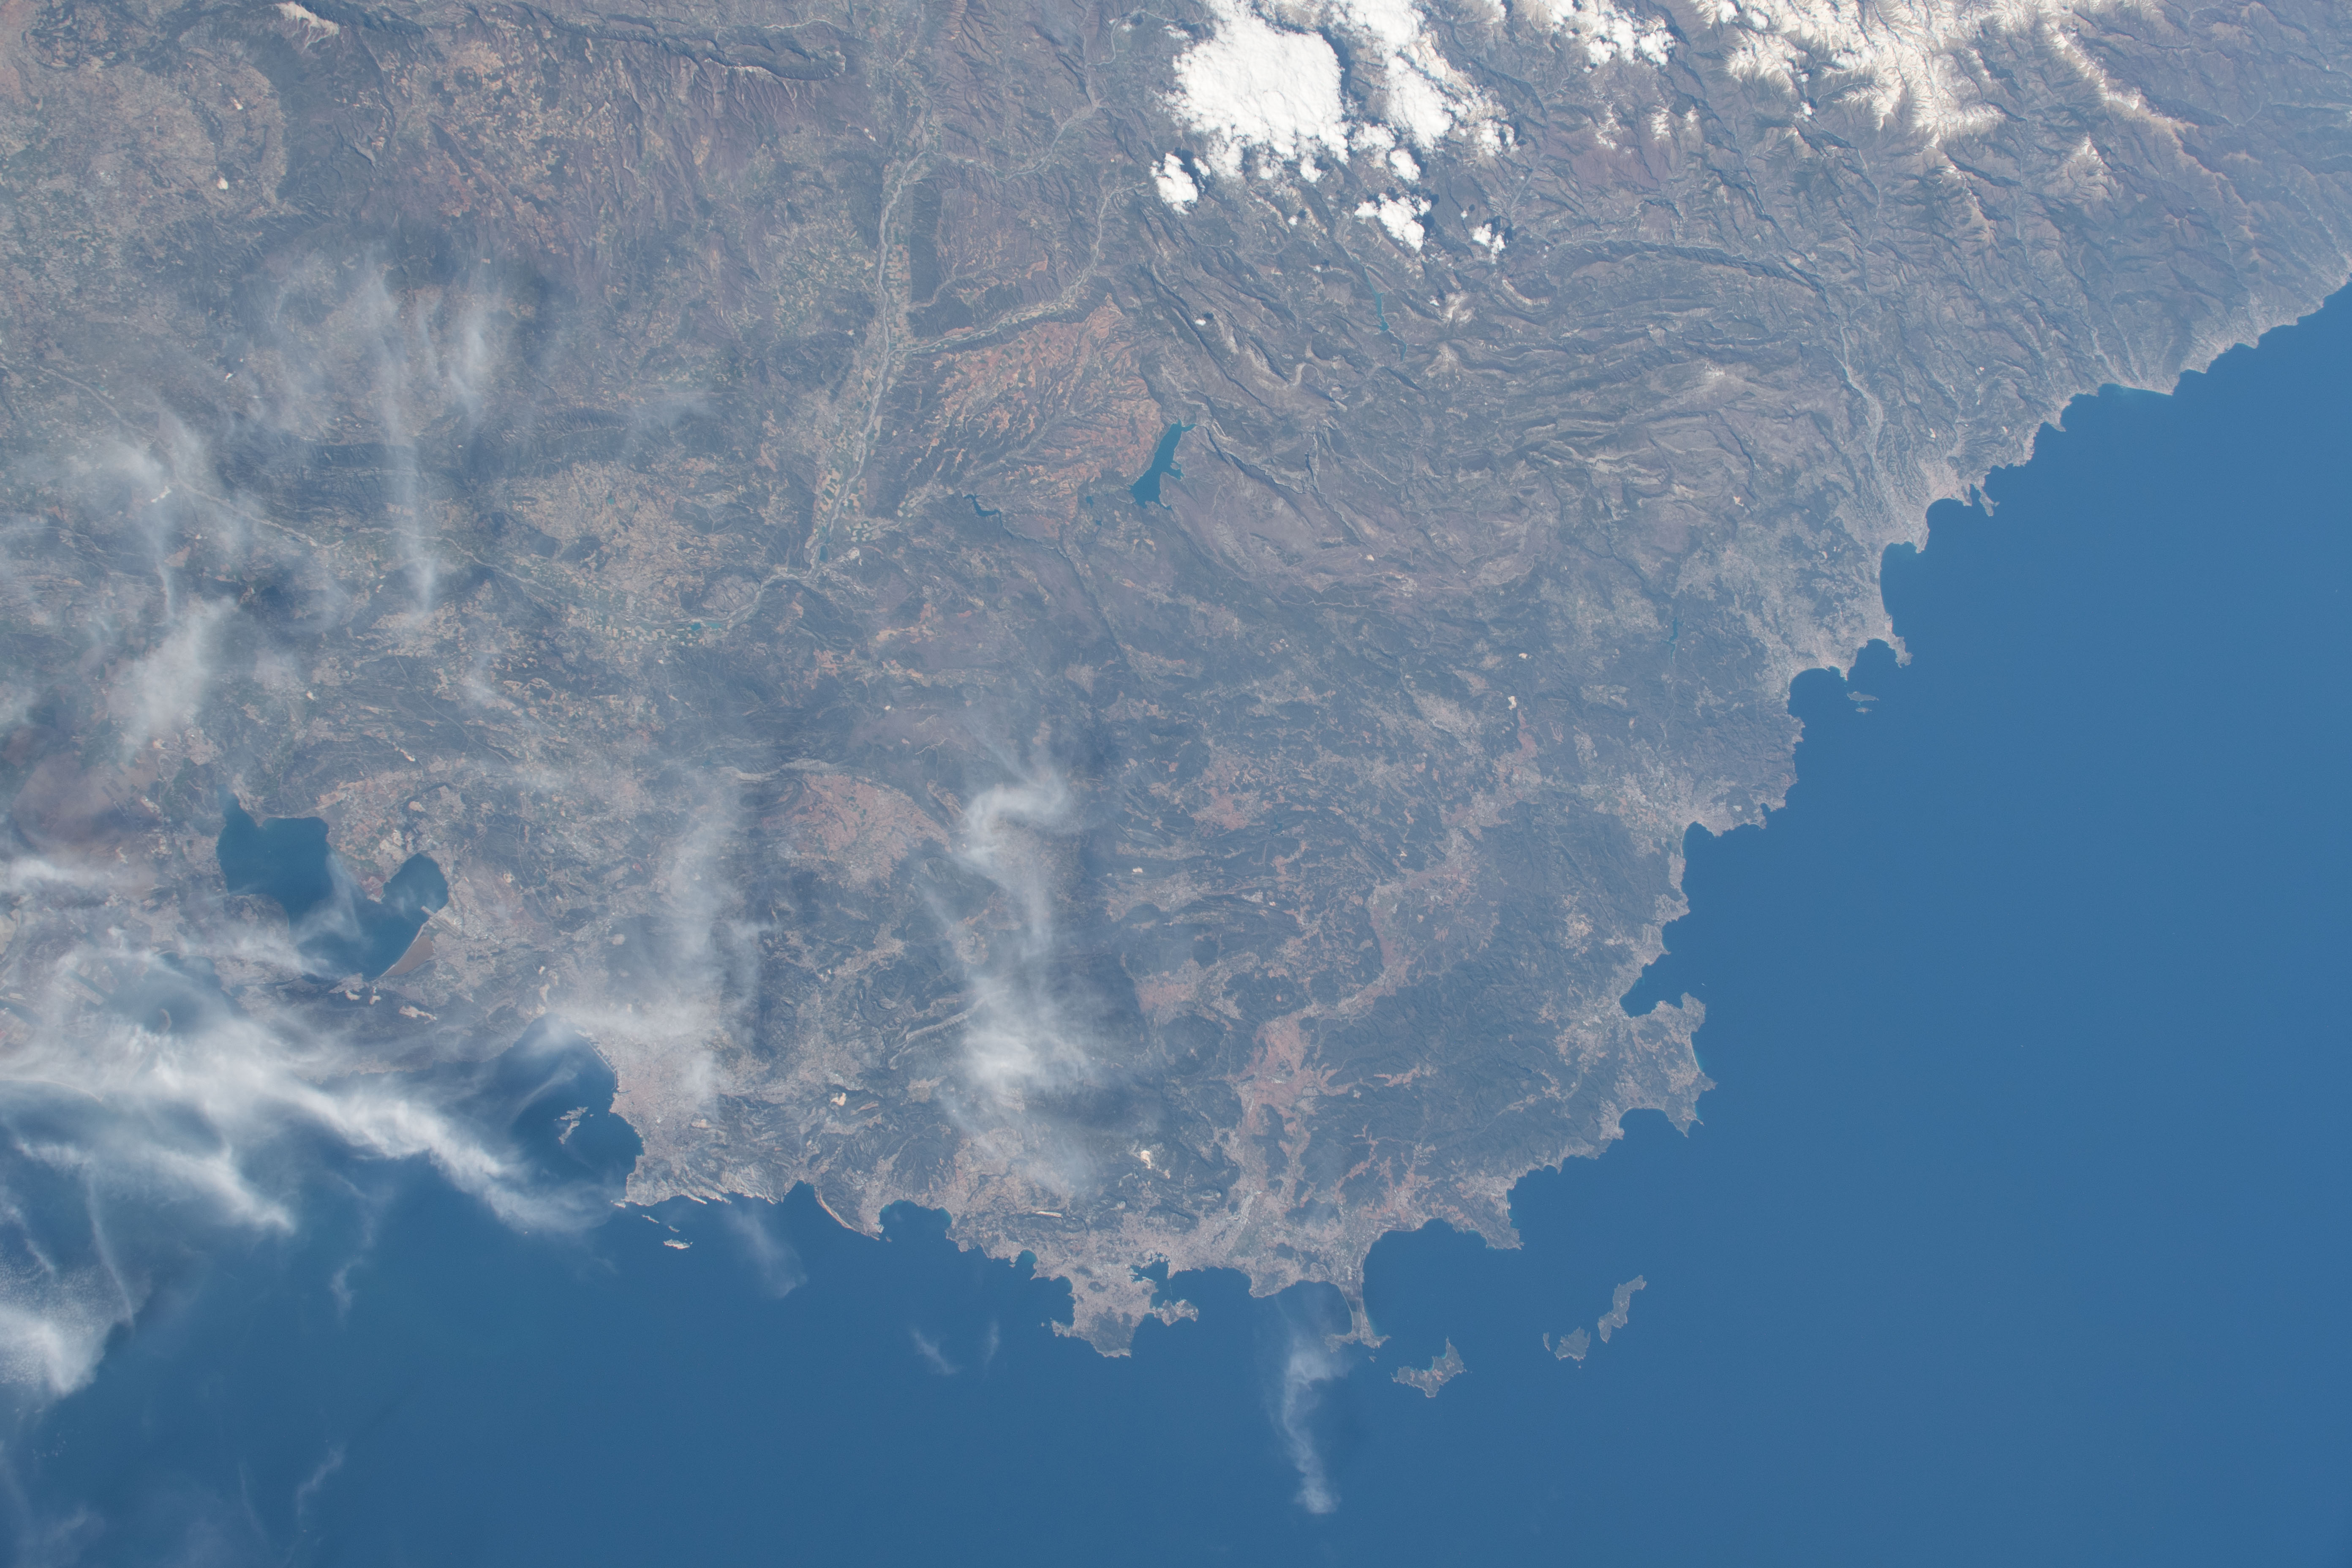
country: FRANCE
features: CAP NEGRE BEACH, BAY
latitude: 43.4
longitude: 6.3
